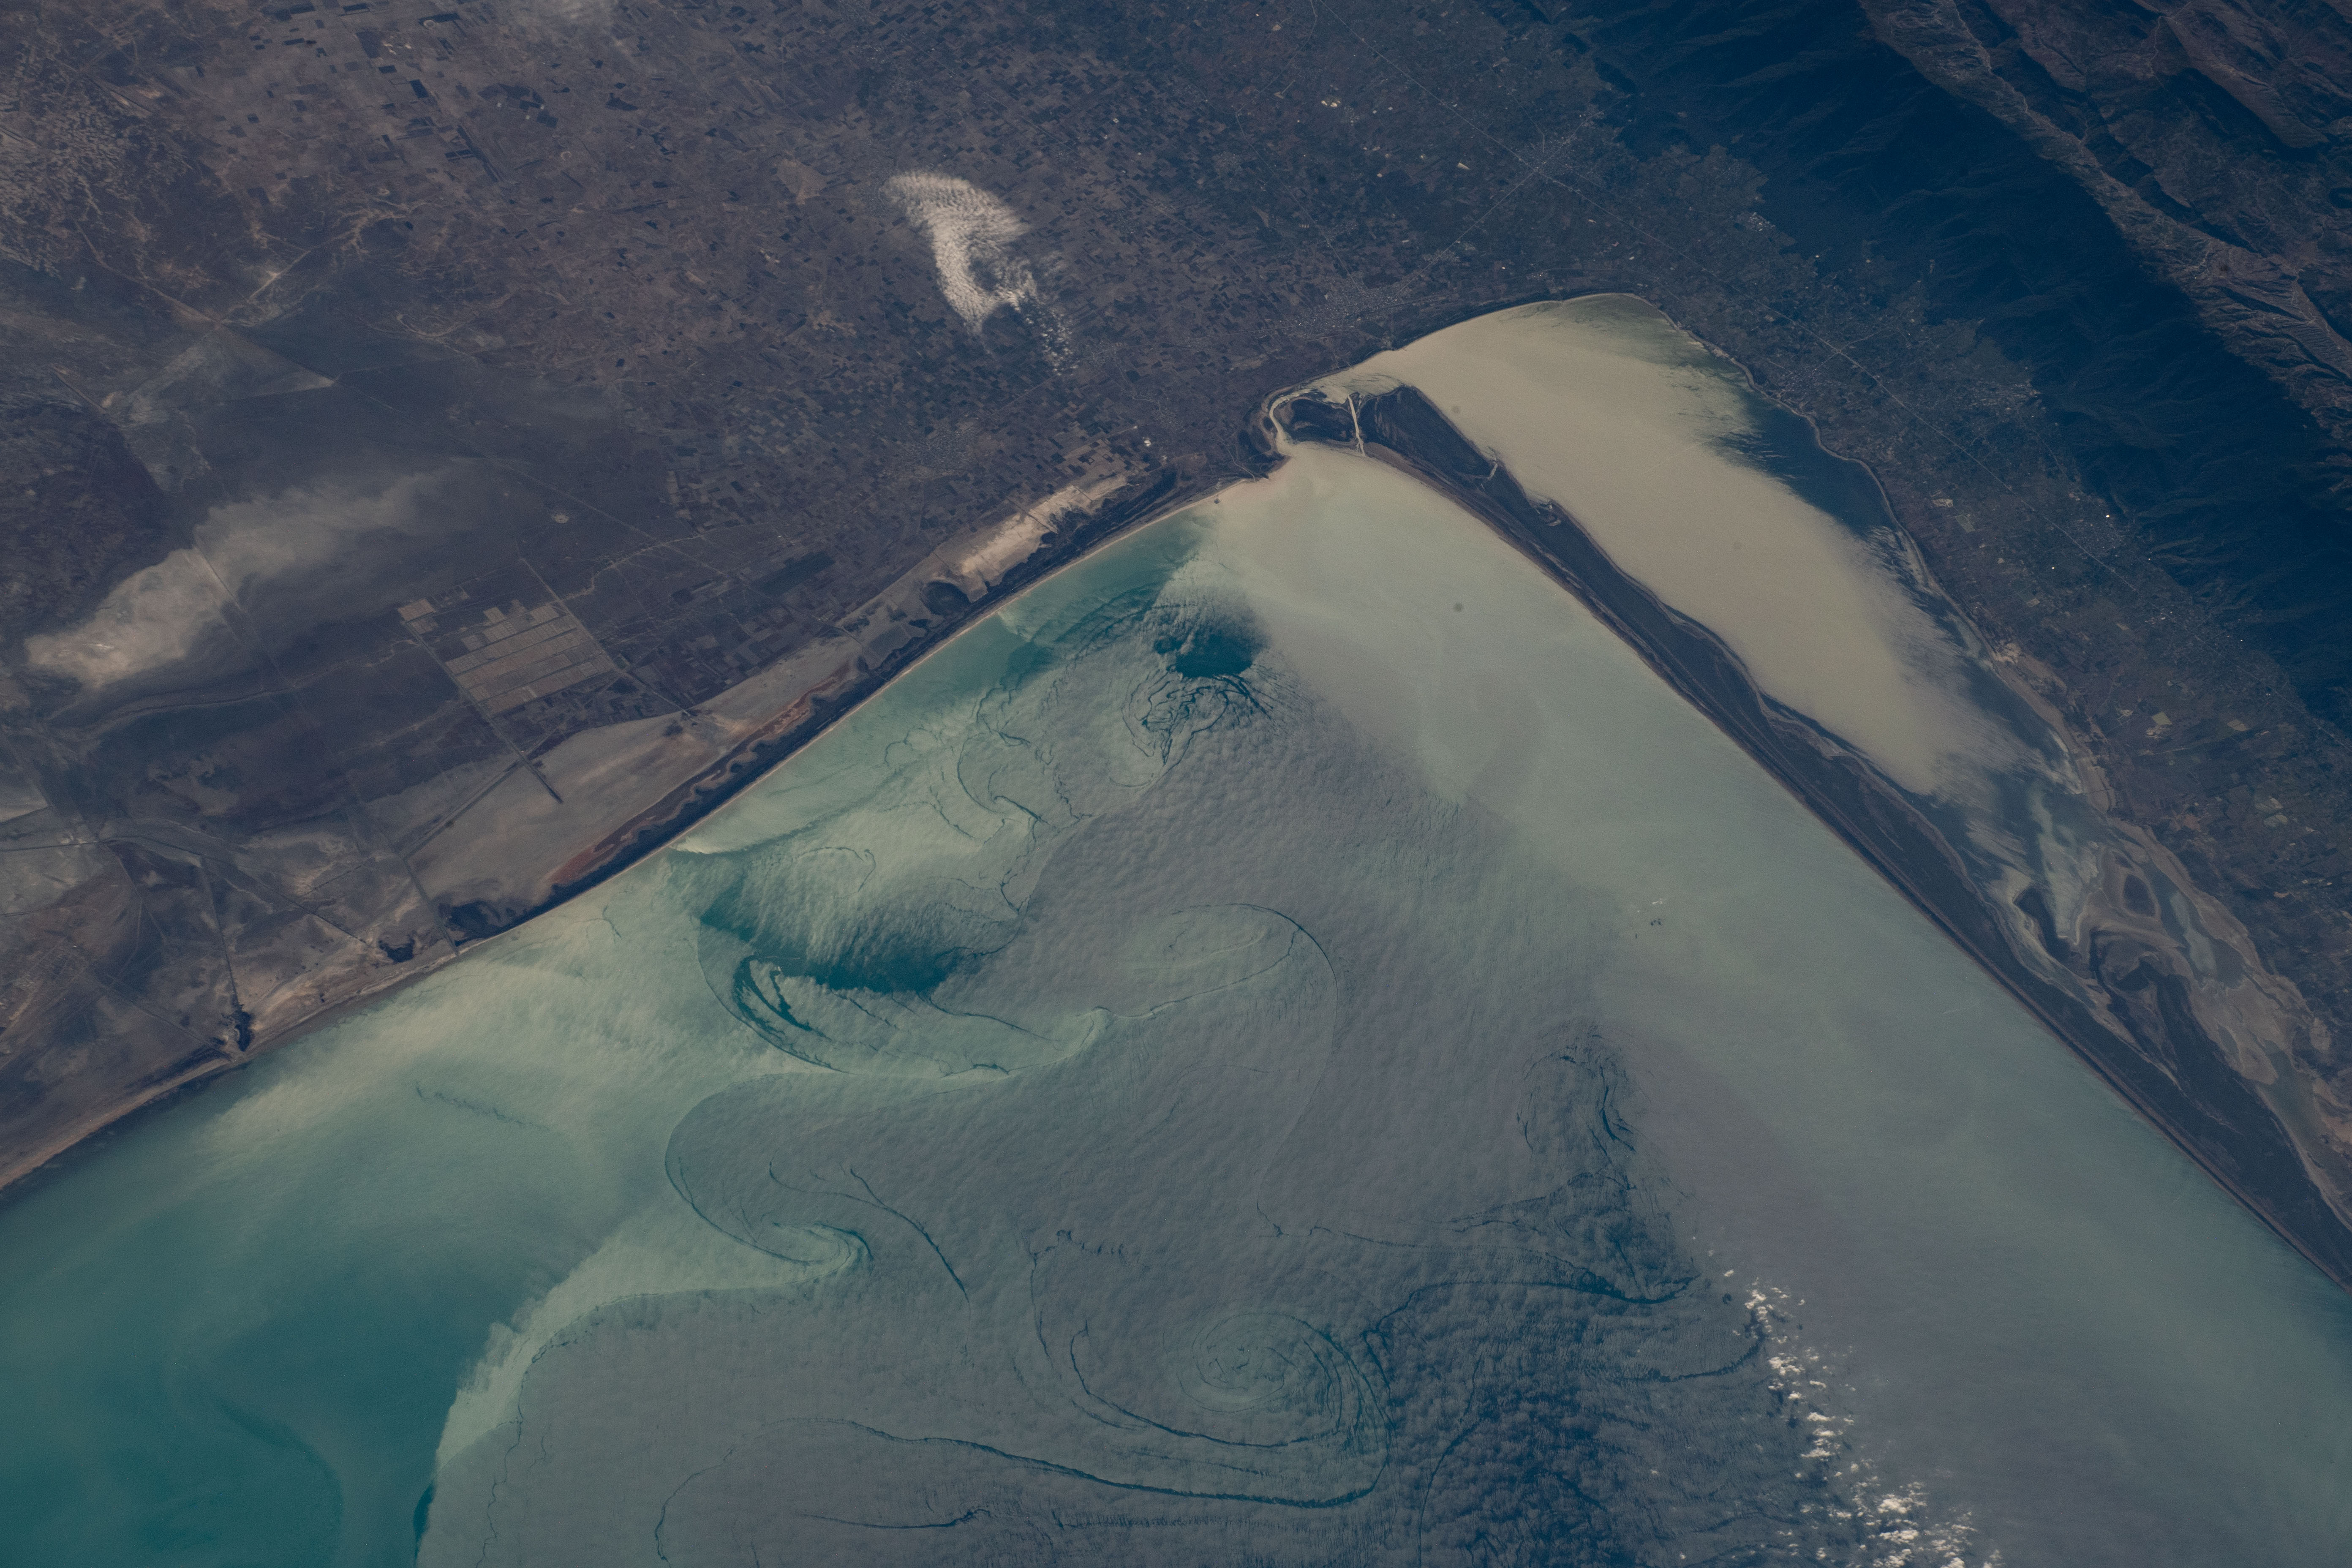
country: IRAN
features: CASPIAN SEA, MIAN KALEH
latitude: 37.1
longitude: 53.7
